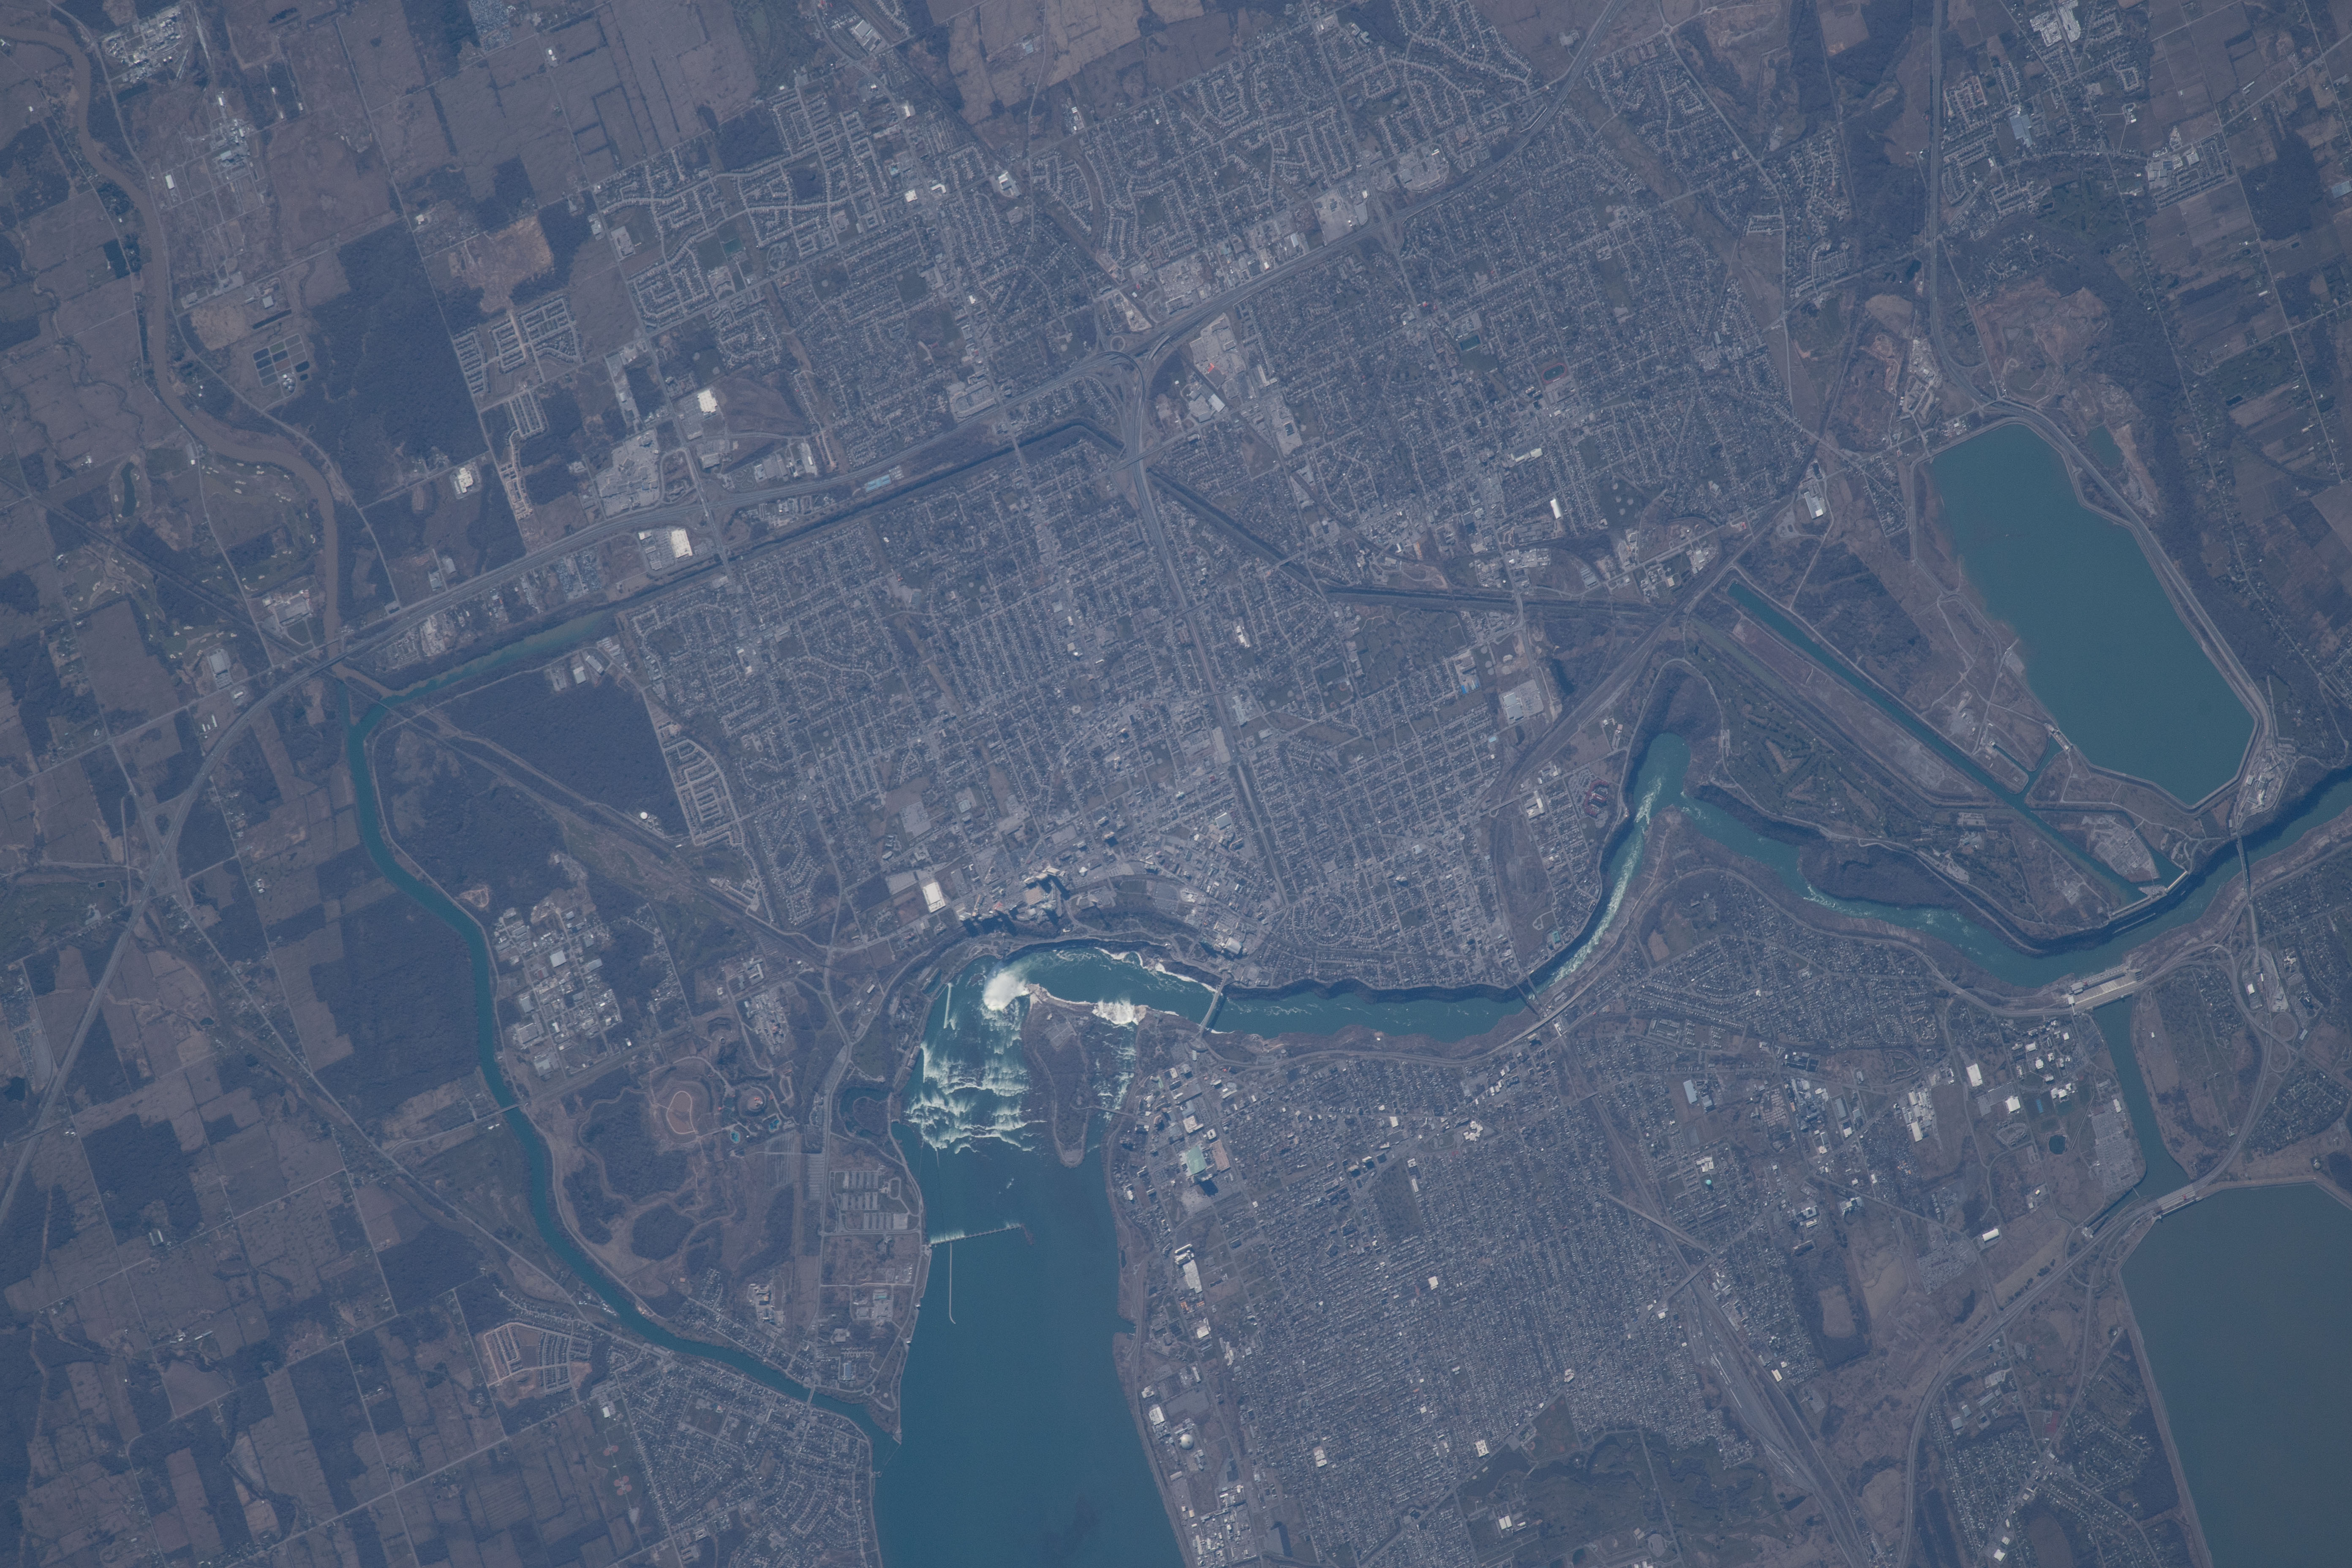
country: CANADA-O
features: NIAGARA FALLS CITY, USA-CANADIAN BORDER, NIAGARA RIVER, ROBINSON ISLAND
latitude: 43.1
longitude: -79.1
